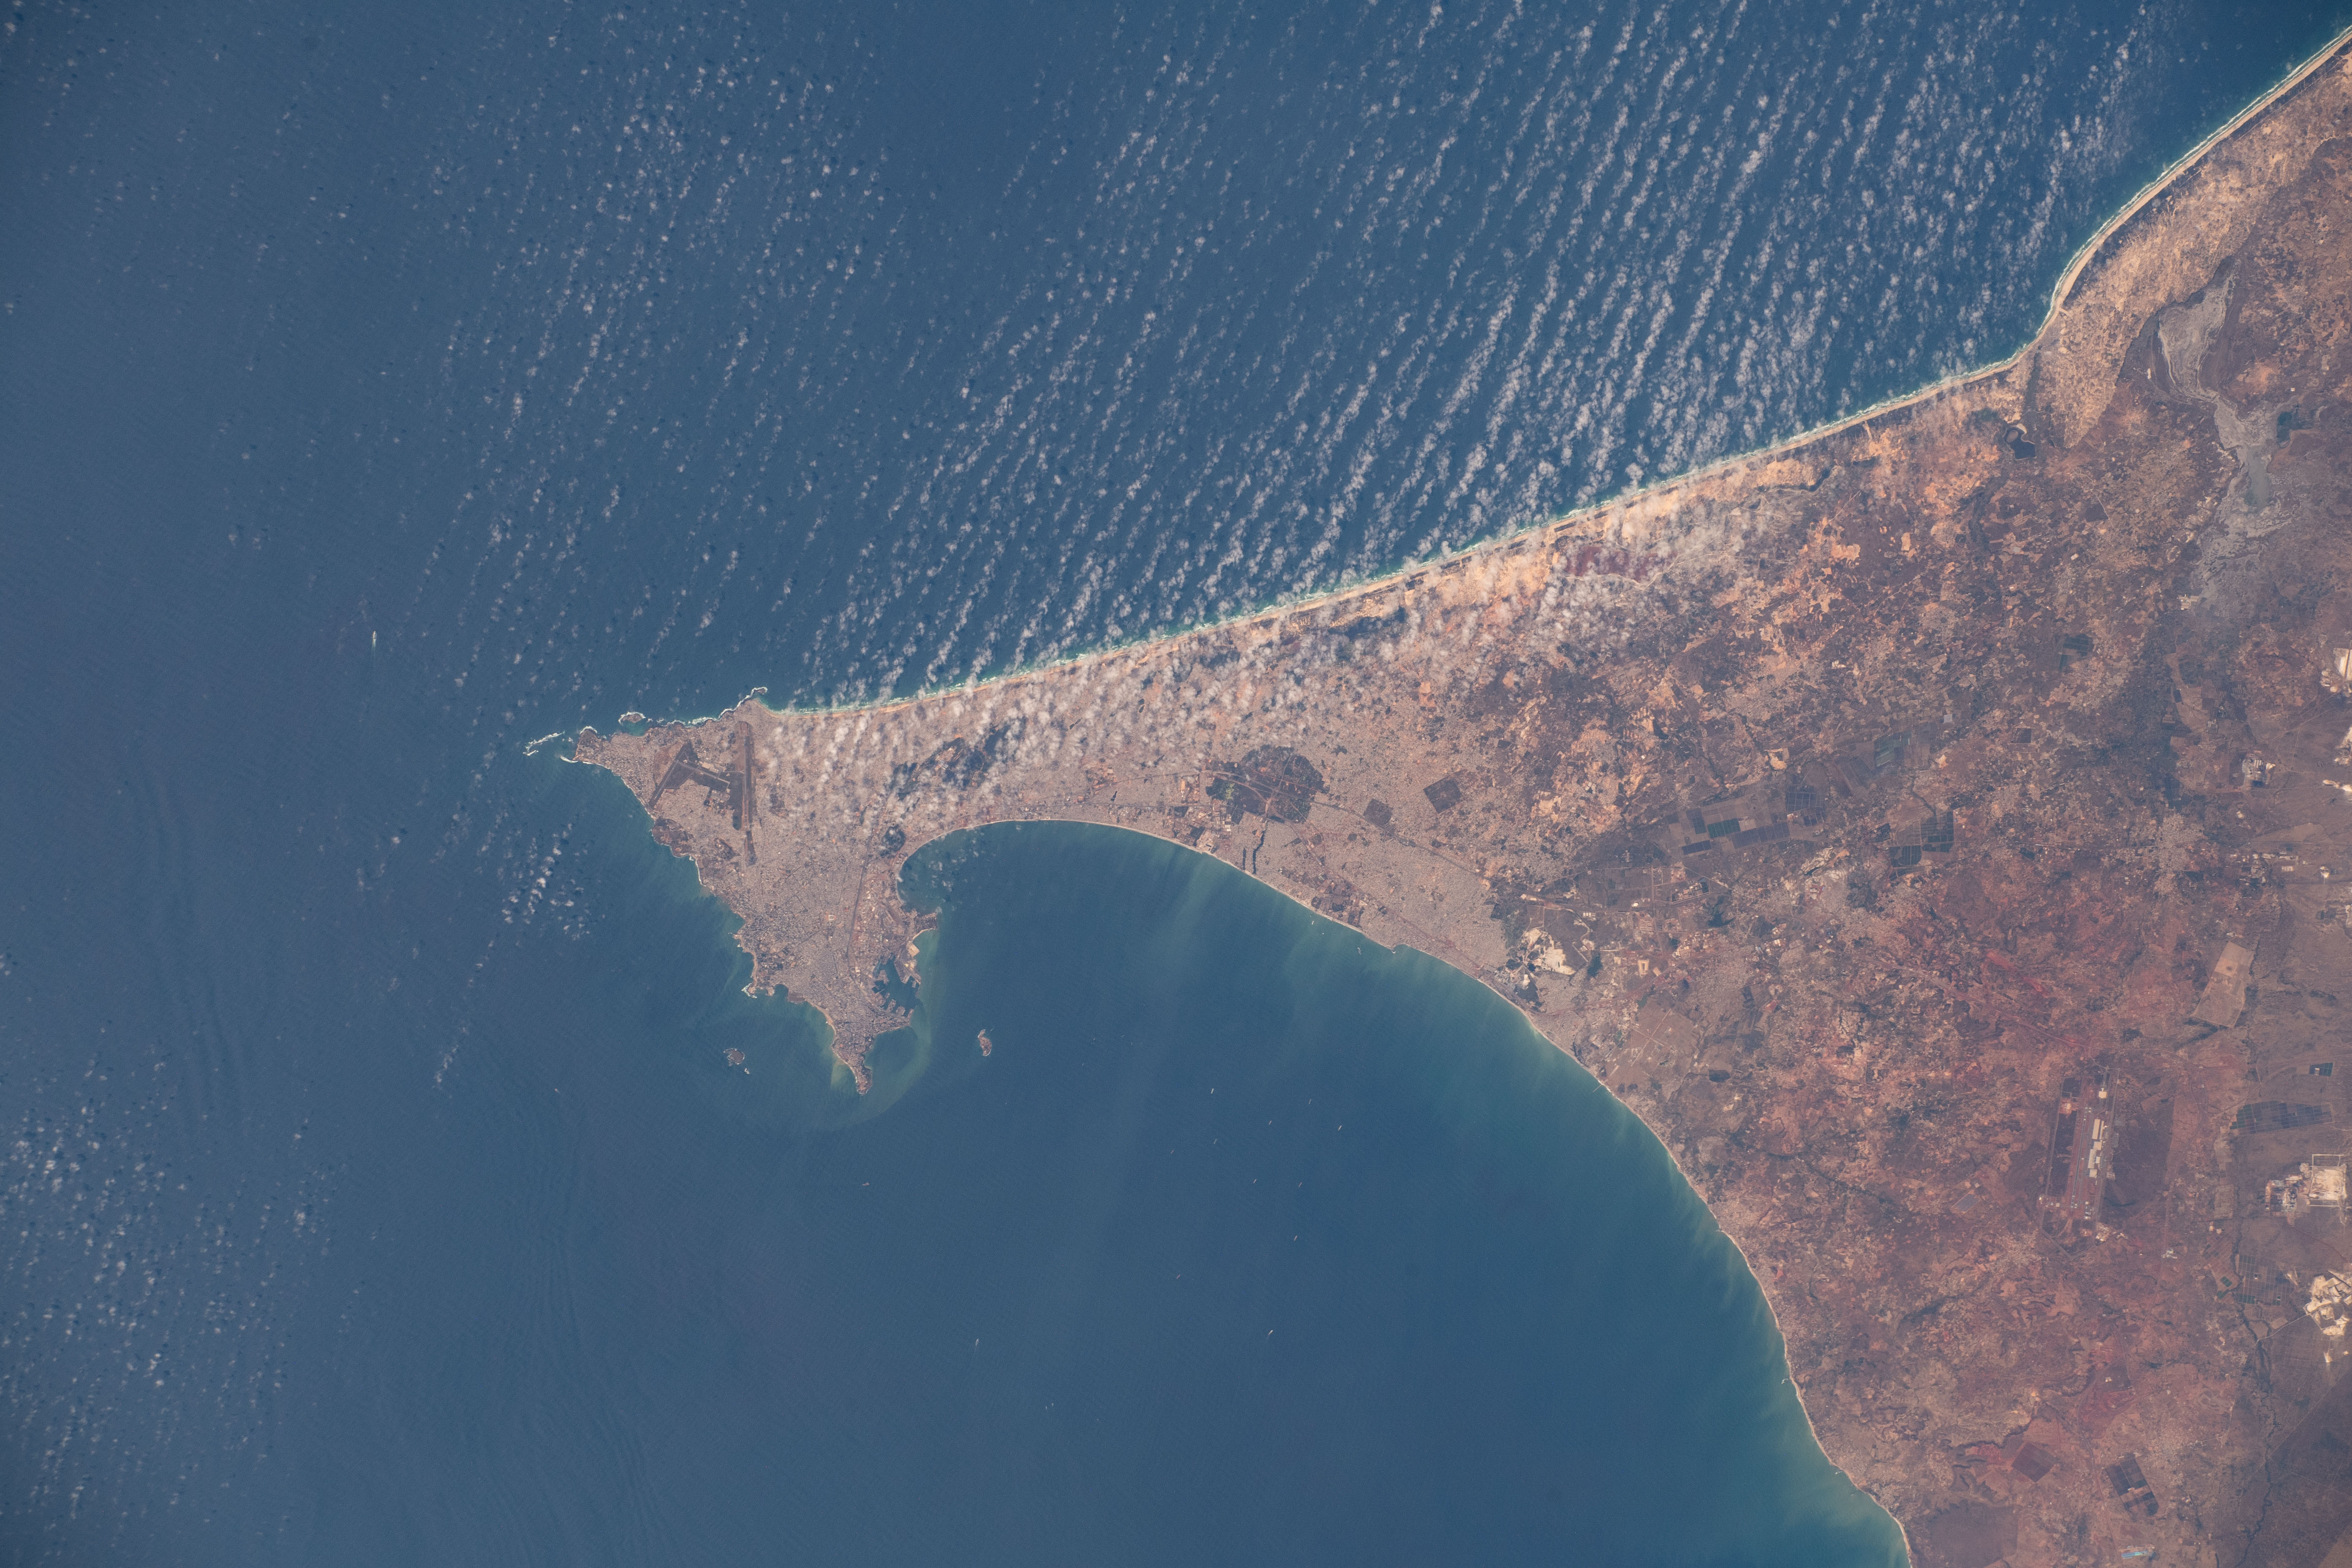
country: SENEGAL
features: DAKAR
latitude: 14.8
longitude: -17.3
